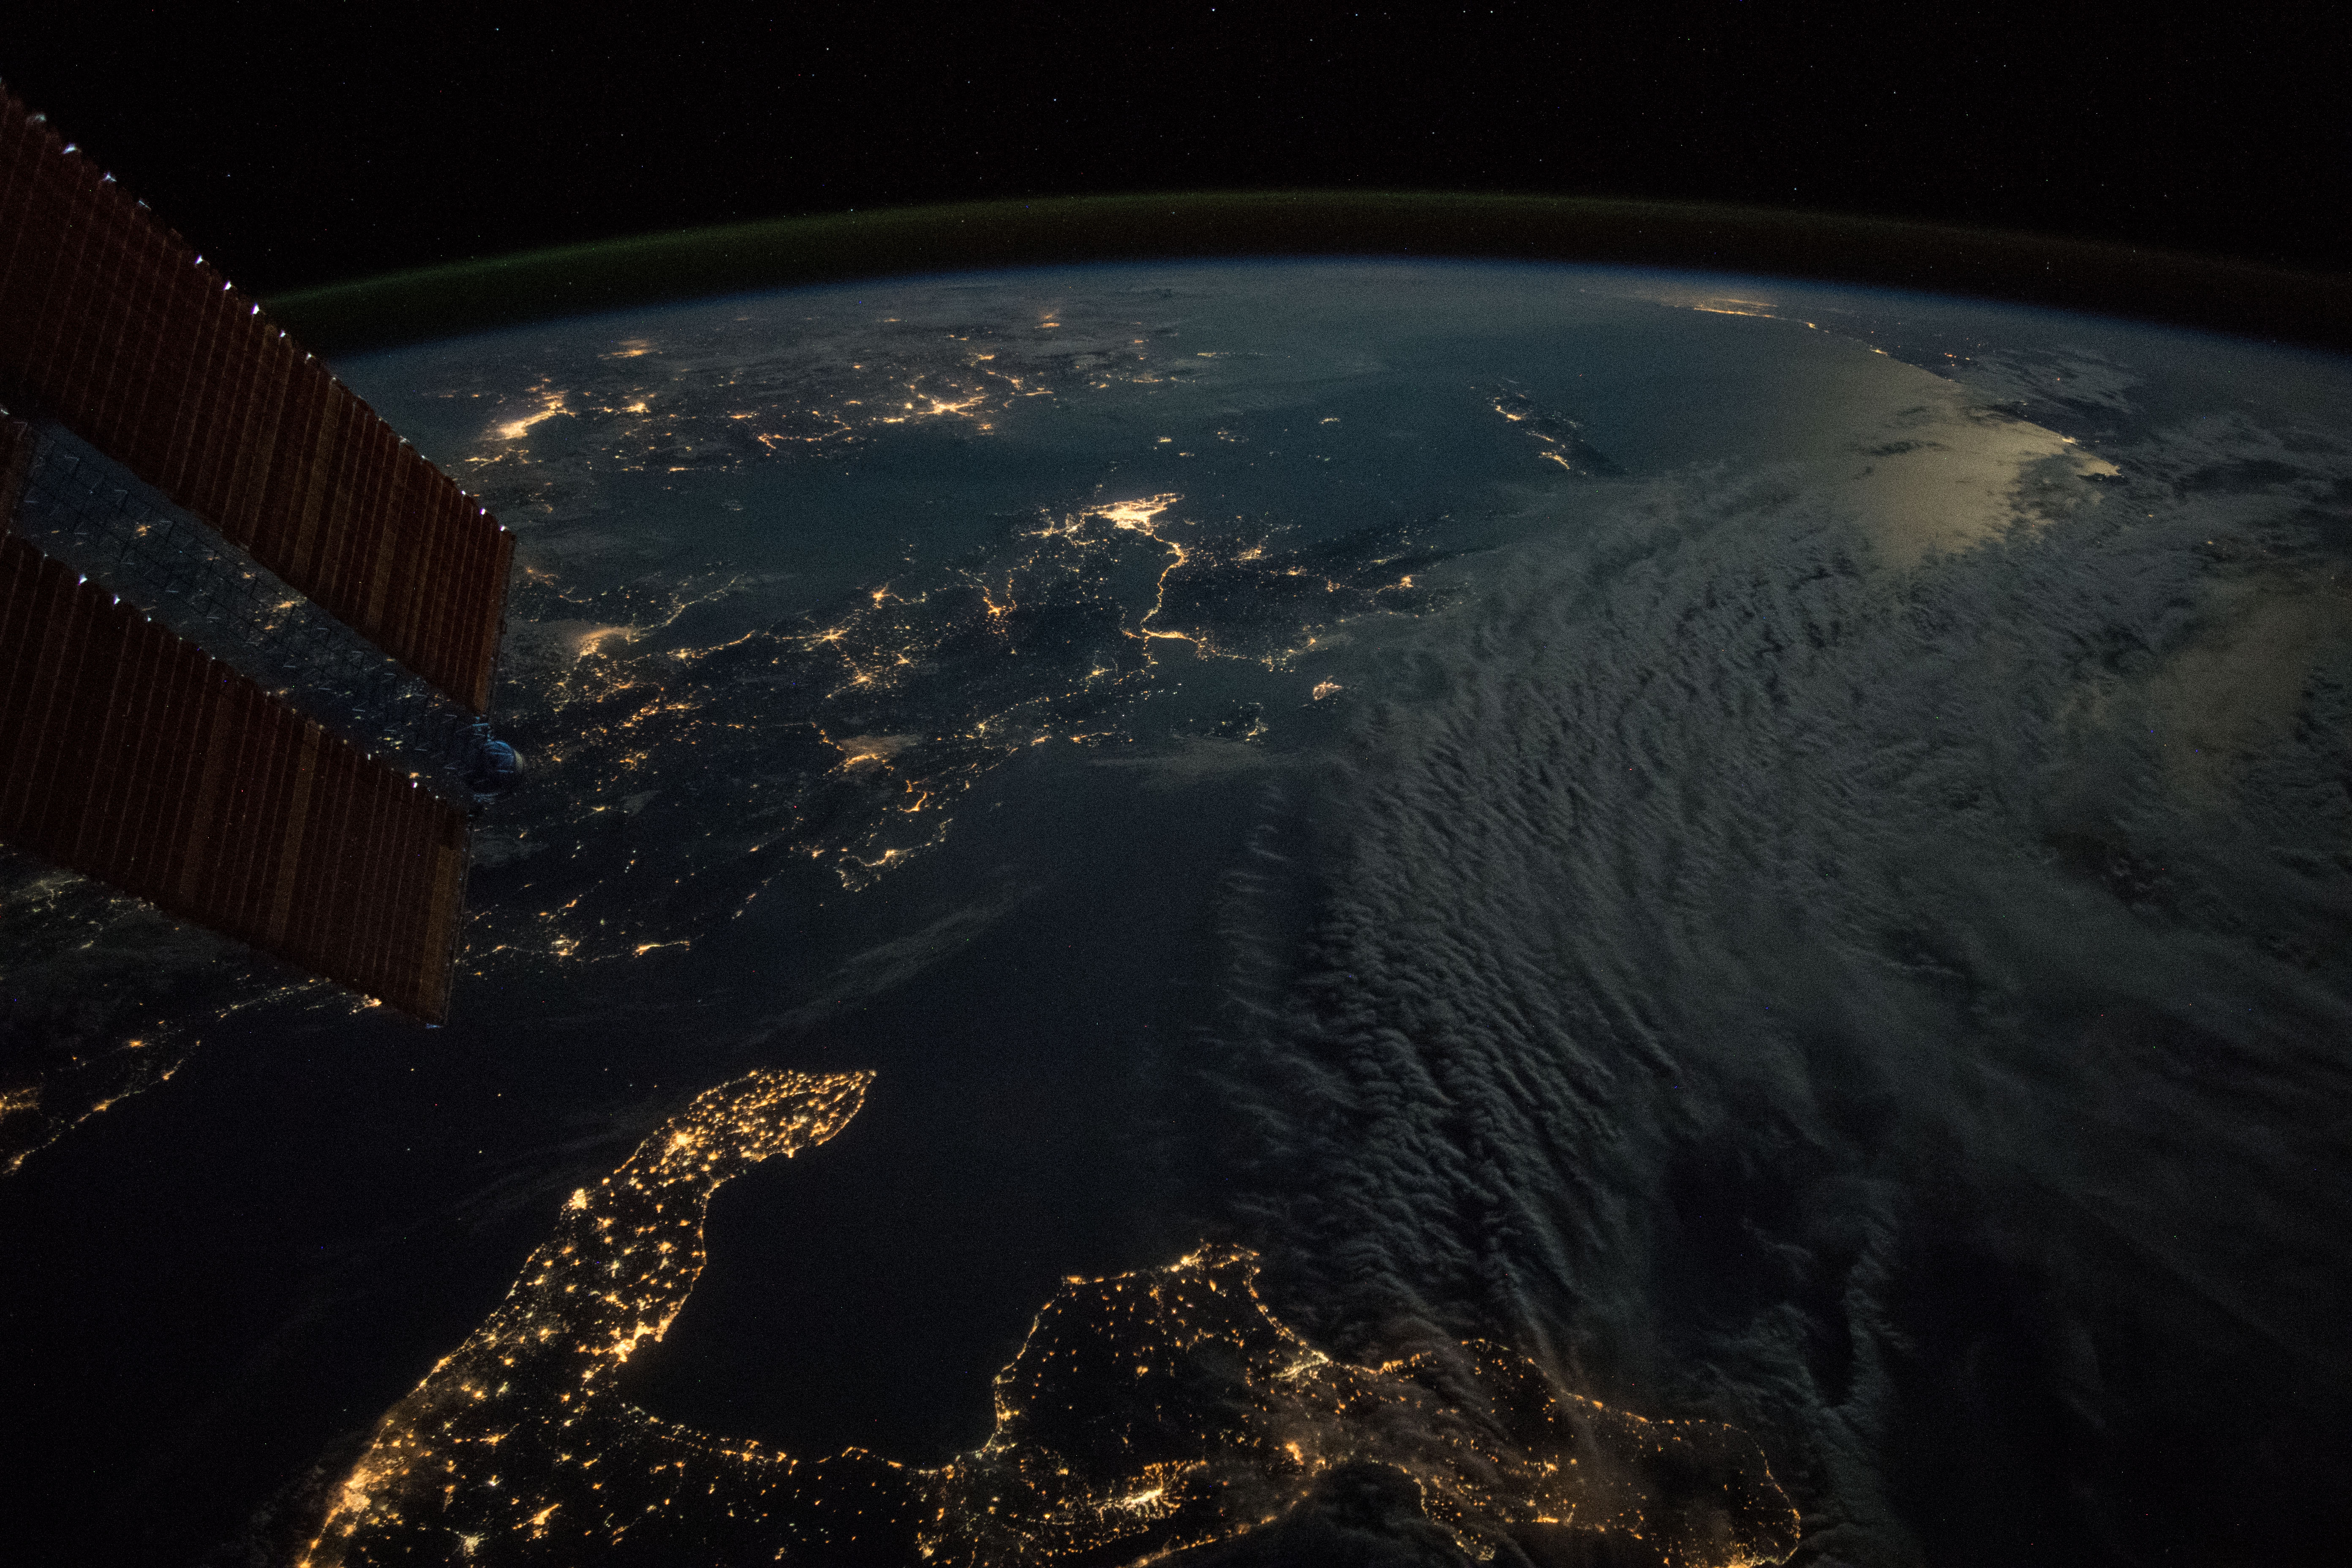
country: ITALY
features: IONIAN SEA, MEDITERRANEAN SEA, TARANTO VALLEY, CROTONE CITY, CATANZATO CITY, PINDUS MOUNTAINS, ATHENS CITY, IZMIR CITY, AEGEAN SEA
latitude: 38.5
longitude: 20.2
